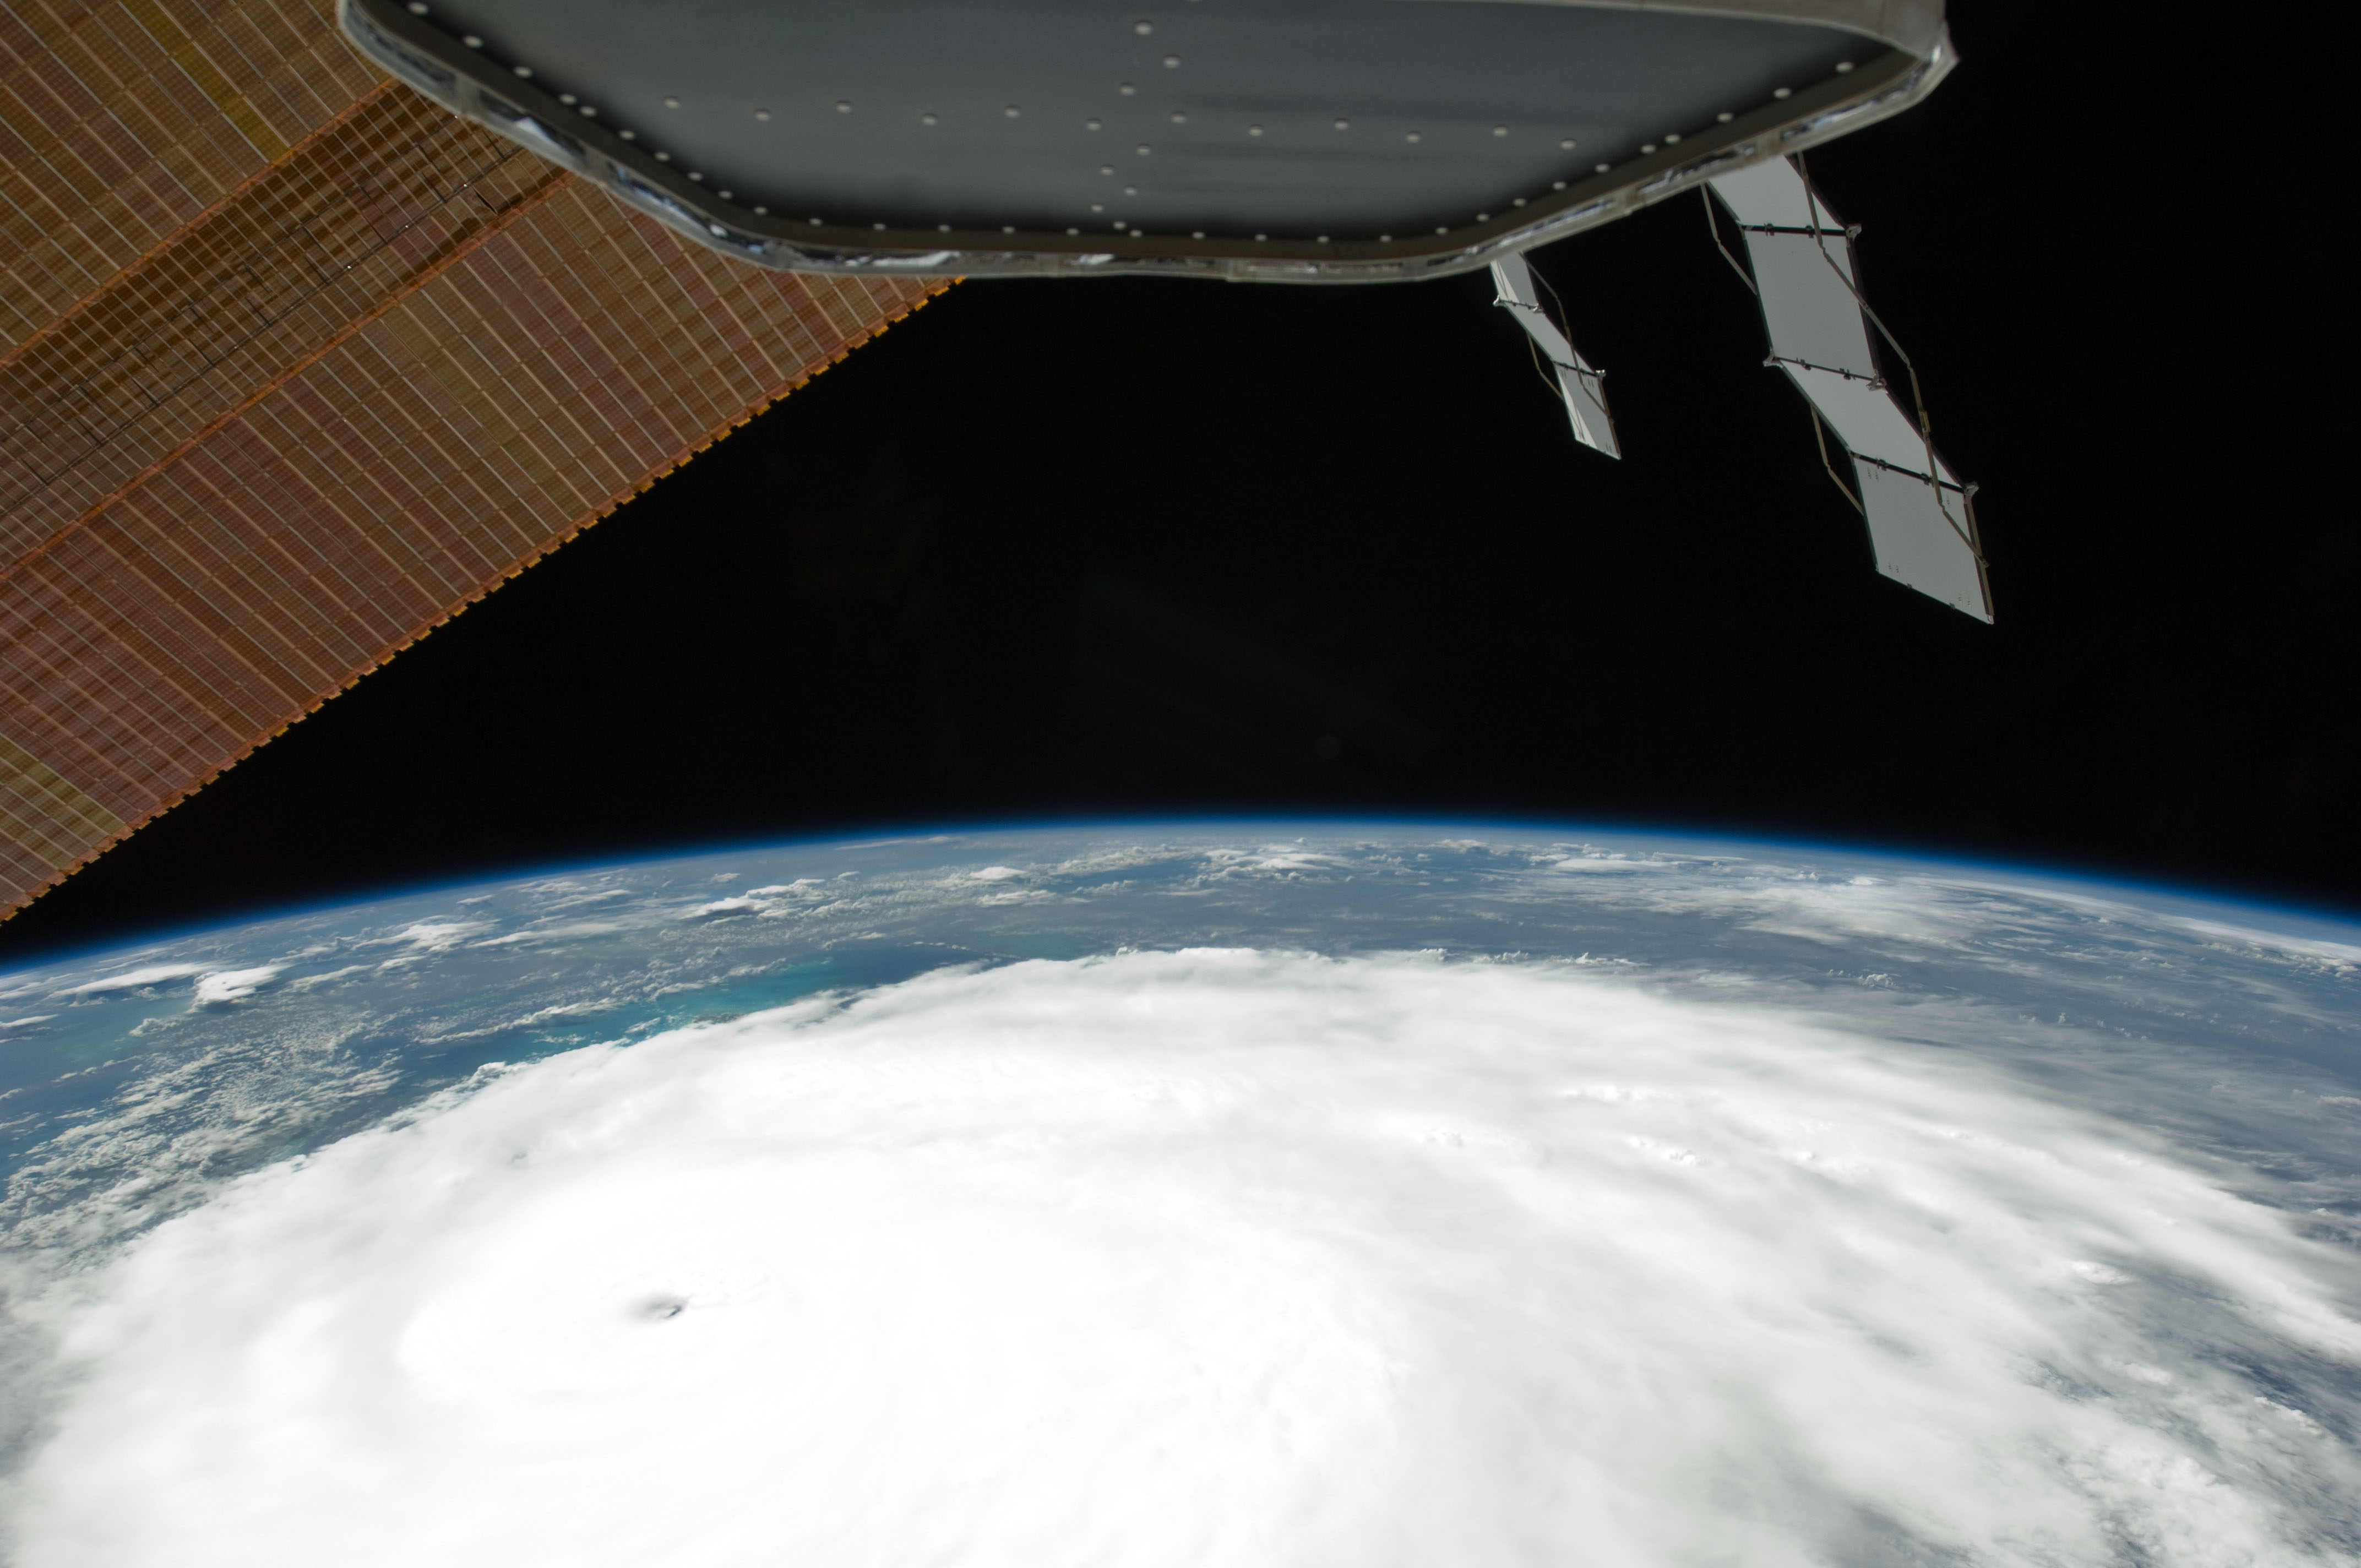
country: BAHAMAS
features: PAN-HURRICANE IRENE, EYE, ATLANTIC O., STORM BANDS, ISS
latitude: 23.5
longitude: -74.5
